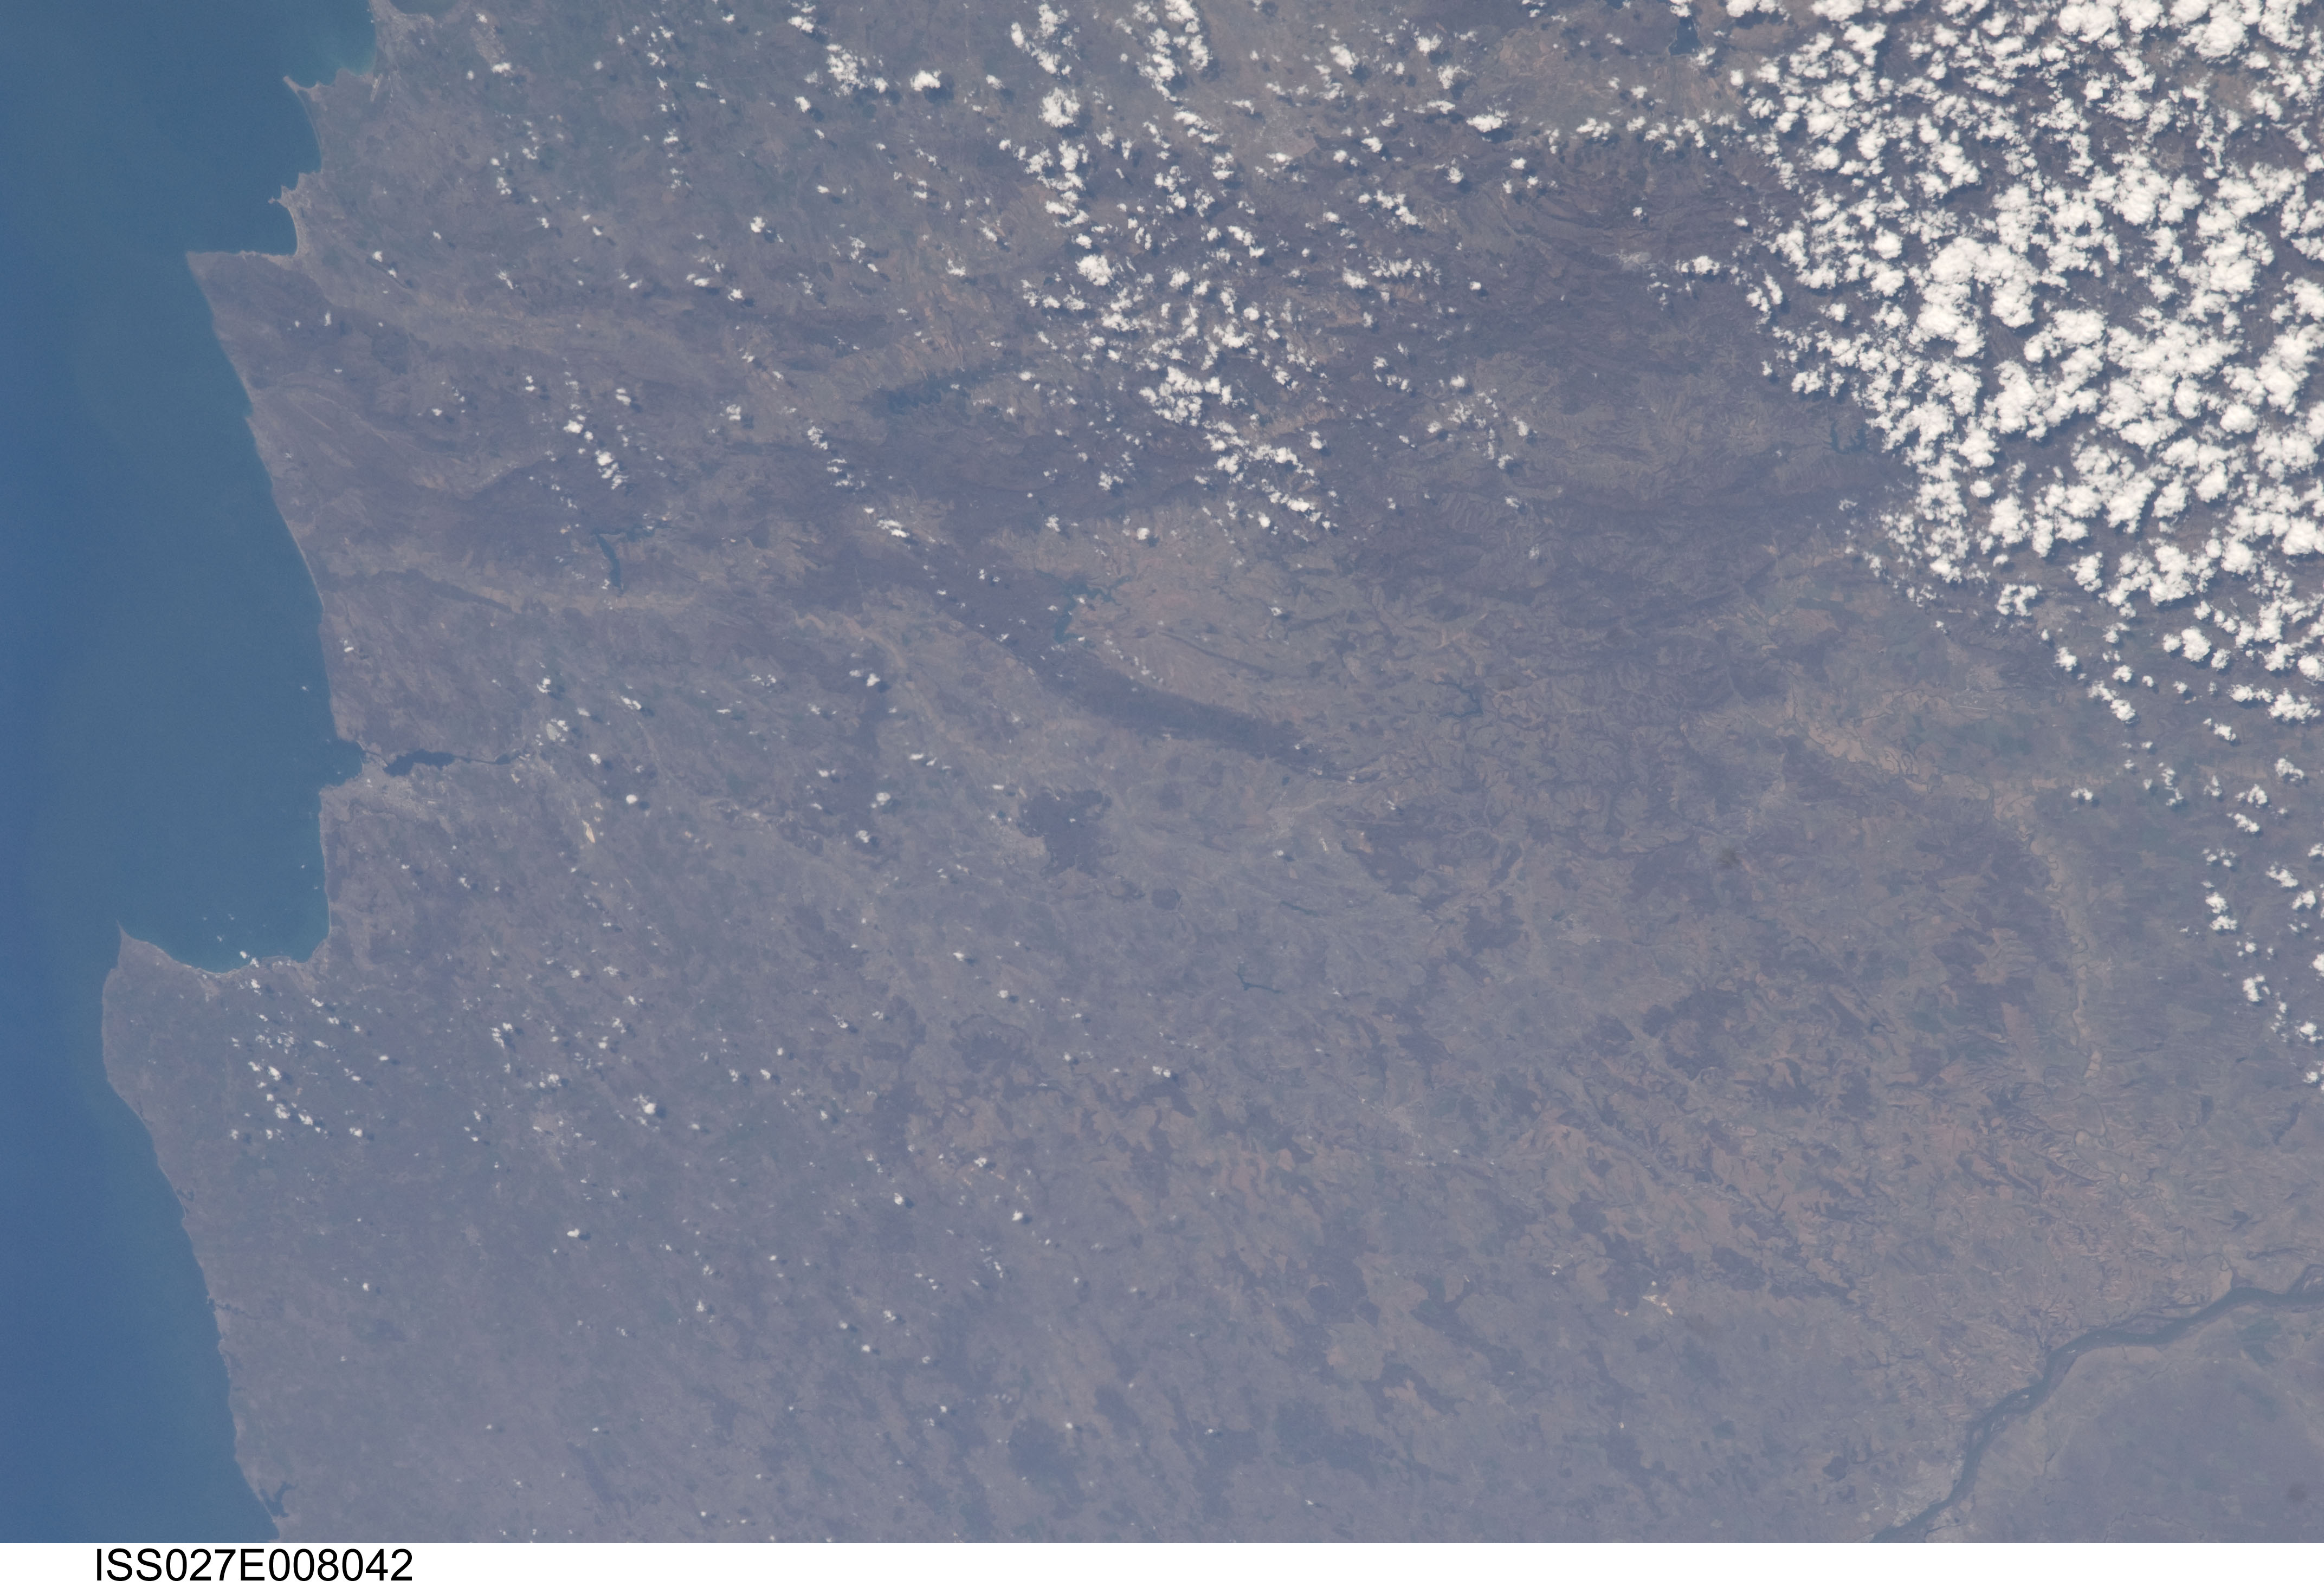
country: BULGARIA
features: KRALEVO, BULGARIA,BULGARIA, BLACK S., VARNA C., YAZOVIR KAMCHIA, TICHA RESERVOIR,BLACK S., ROMANIA, BULGARIA,BULGARIA
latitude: 43.2
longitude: 26.7
